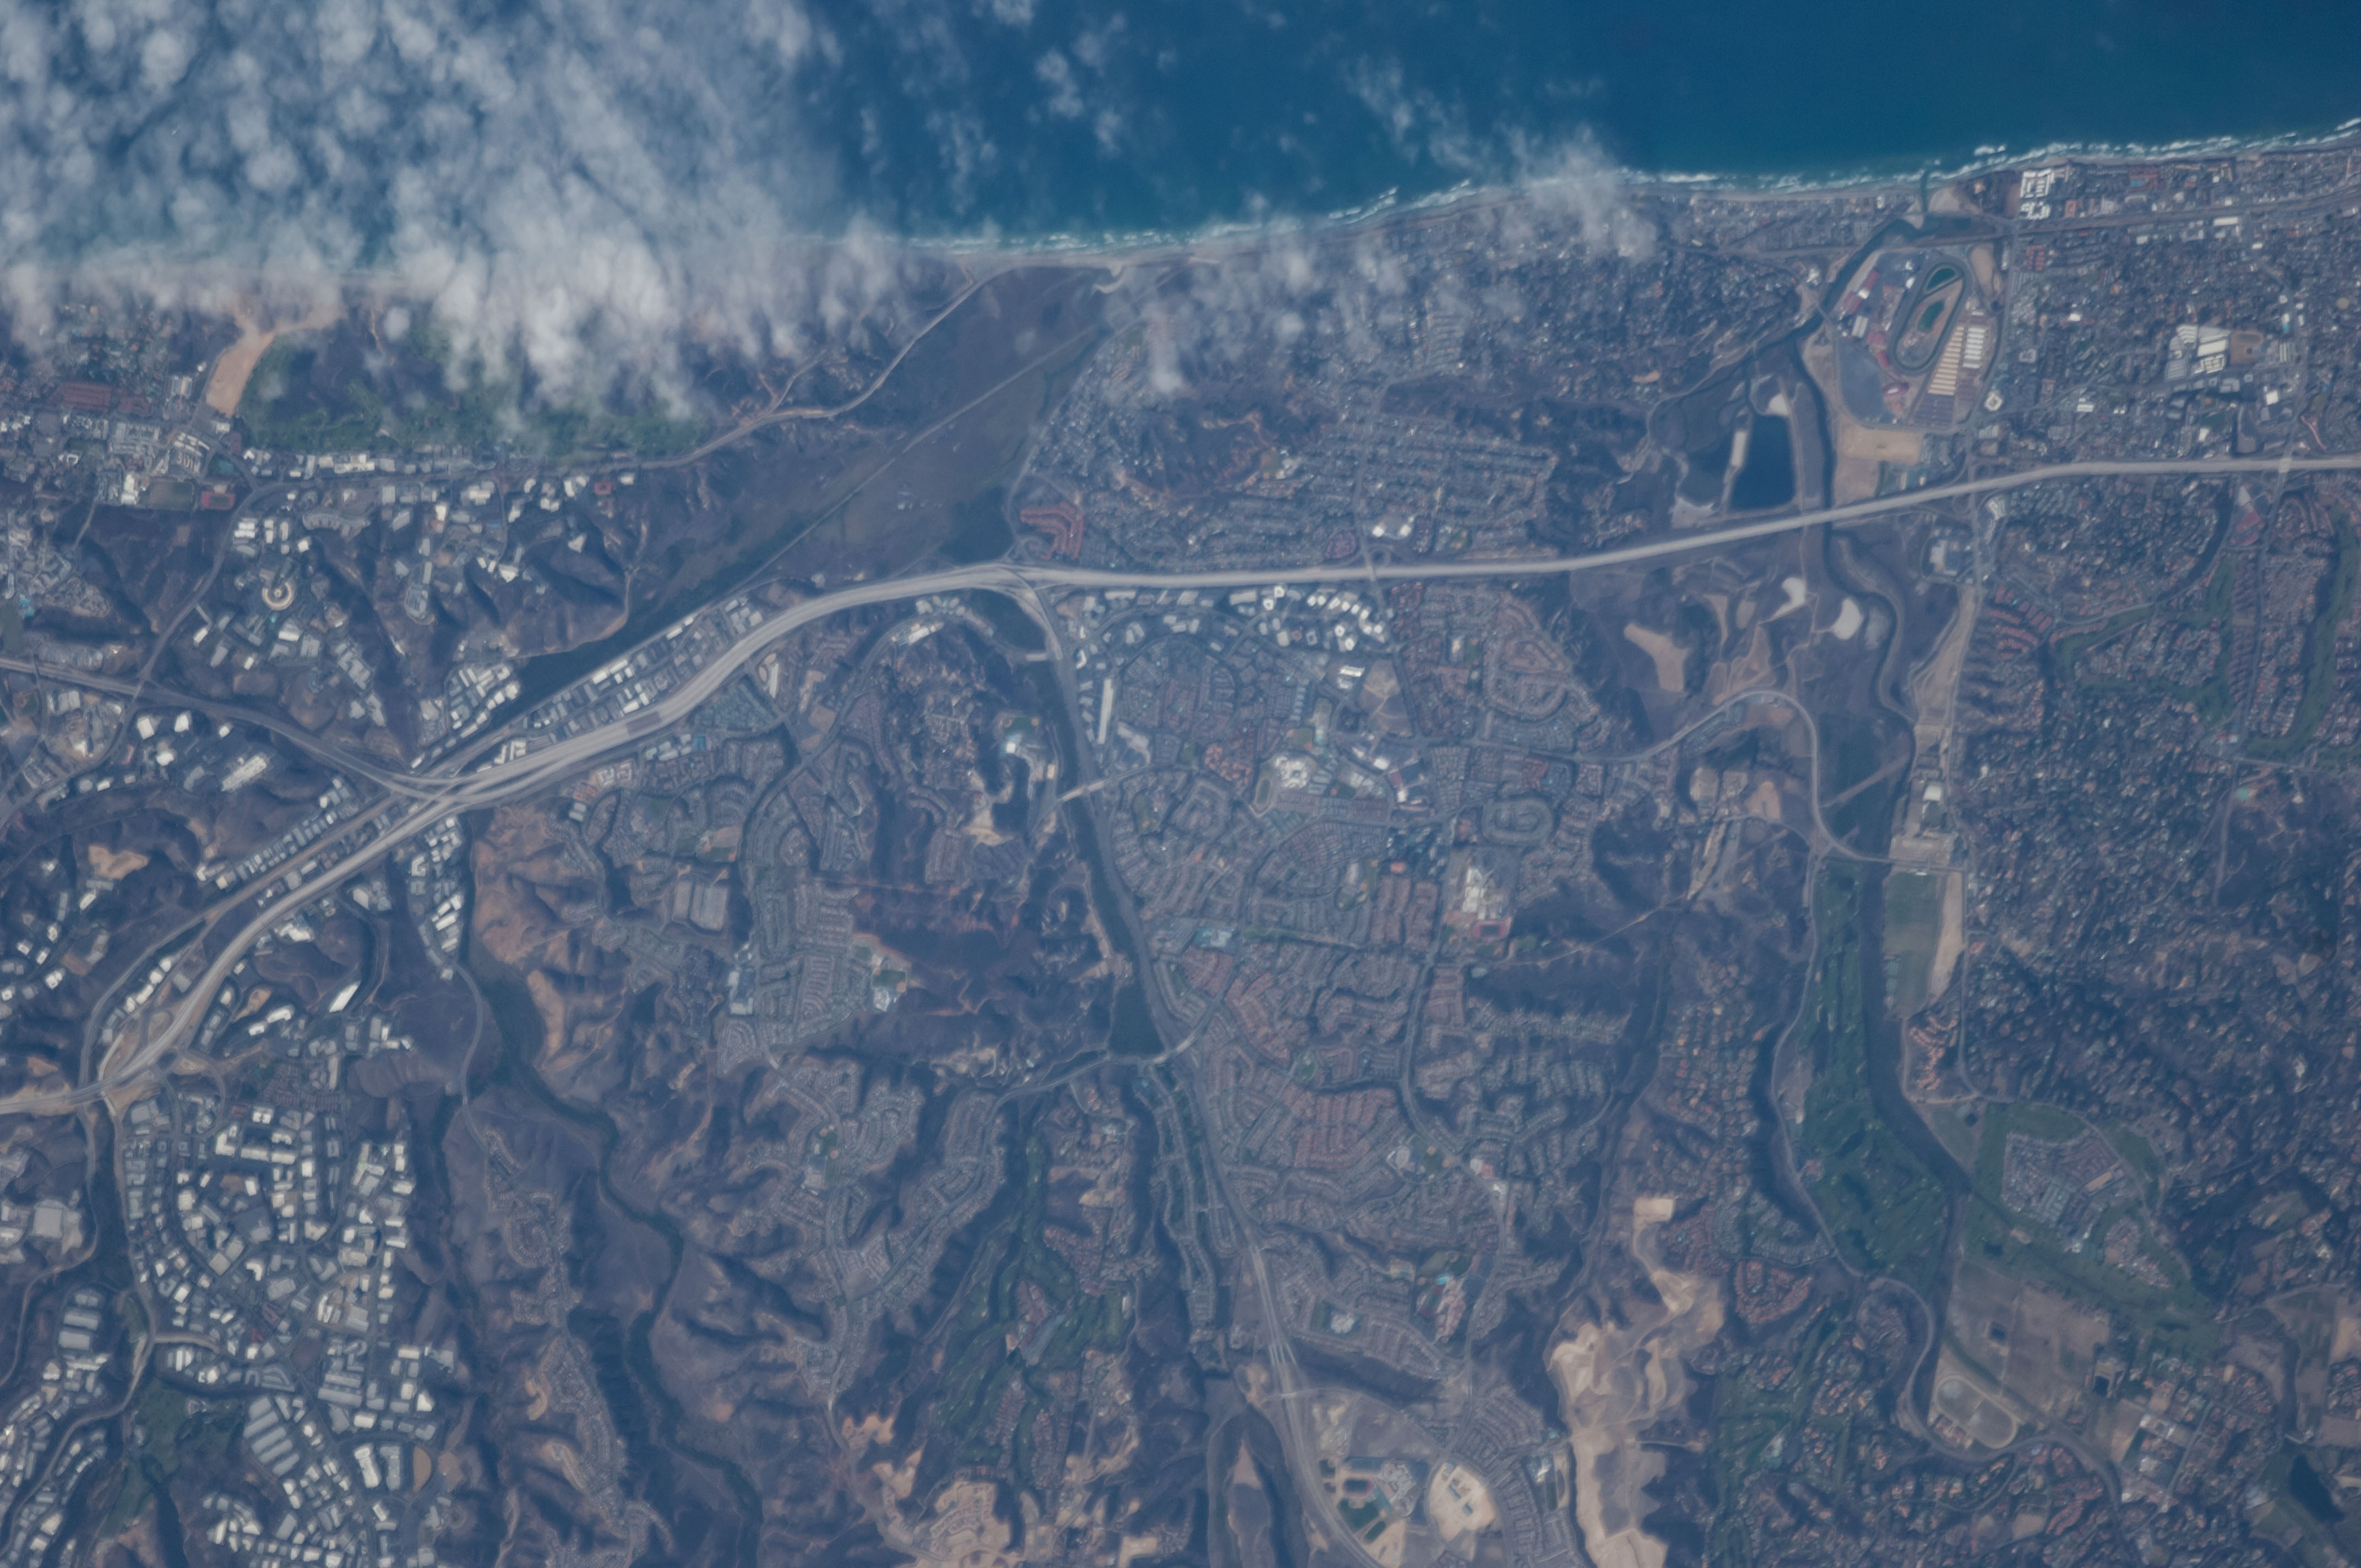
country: USA-CALIFORNIA
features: O.
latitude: 32.9
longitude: -117.2
